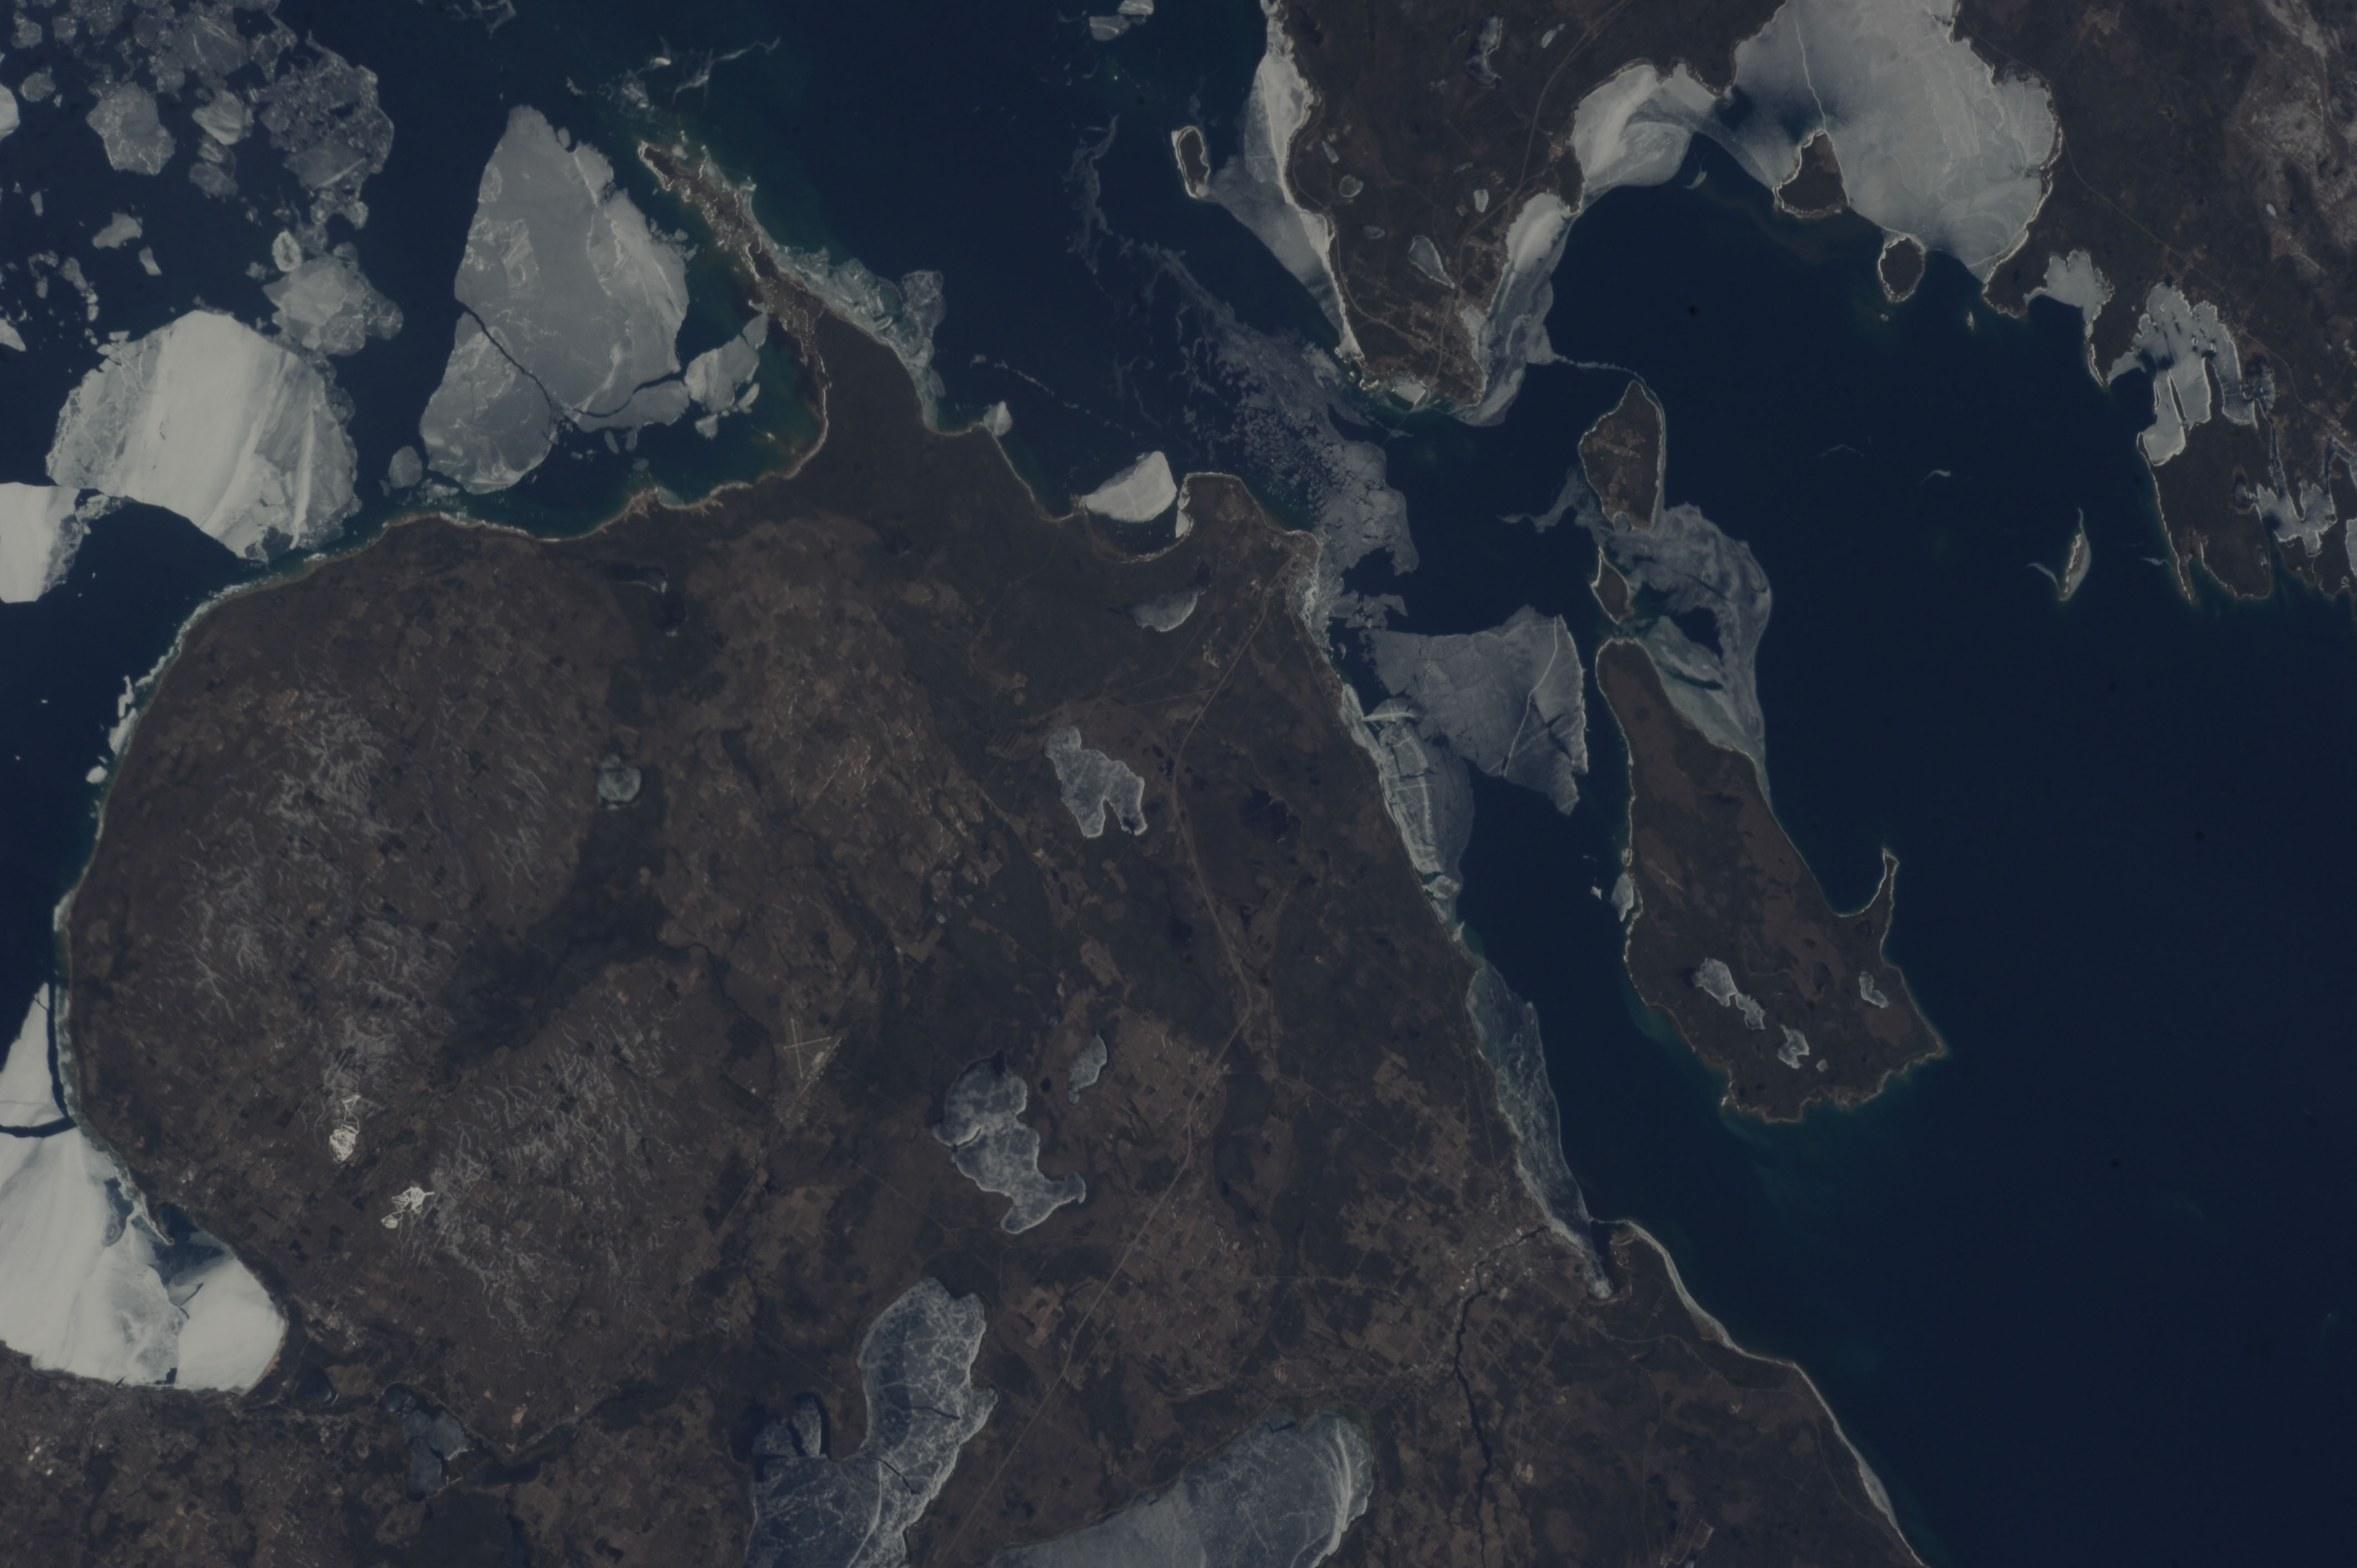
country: USA-MICHIGAN
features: BOIS BLANC ISLAND, BURT LAKE, MULLETT LAKE, BLACK LAKE, DOUGLAS LAKE, LAKE PARADISE, ROUND ISLAND, LAKE HURON, STURGEON BAY, MACKINAC ISLAND, ICED LAKES
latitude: 45.7
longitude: -84.8
